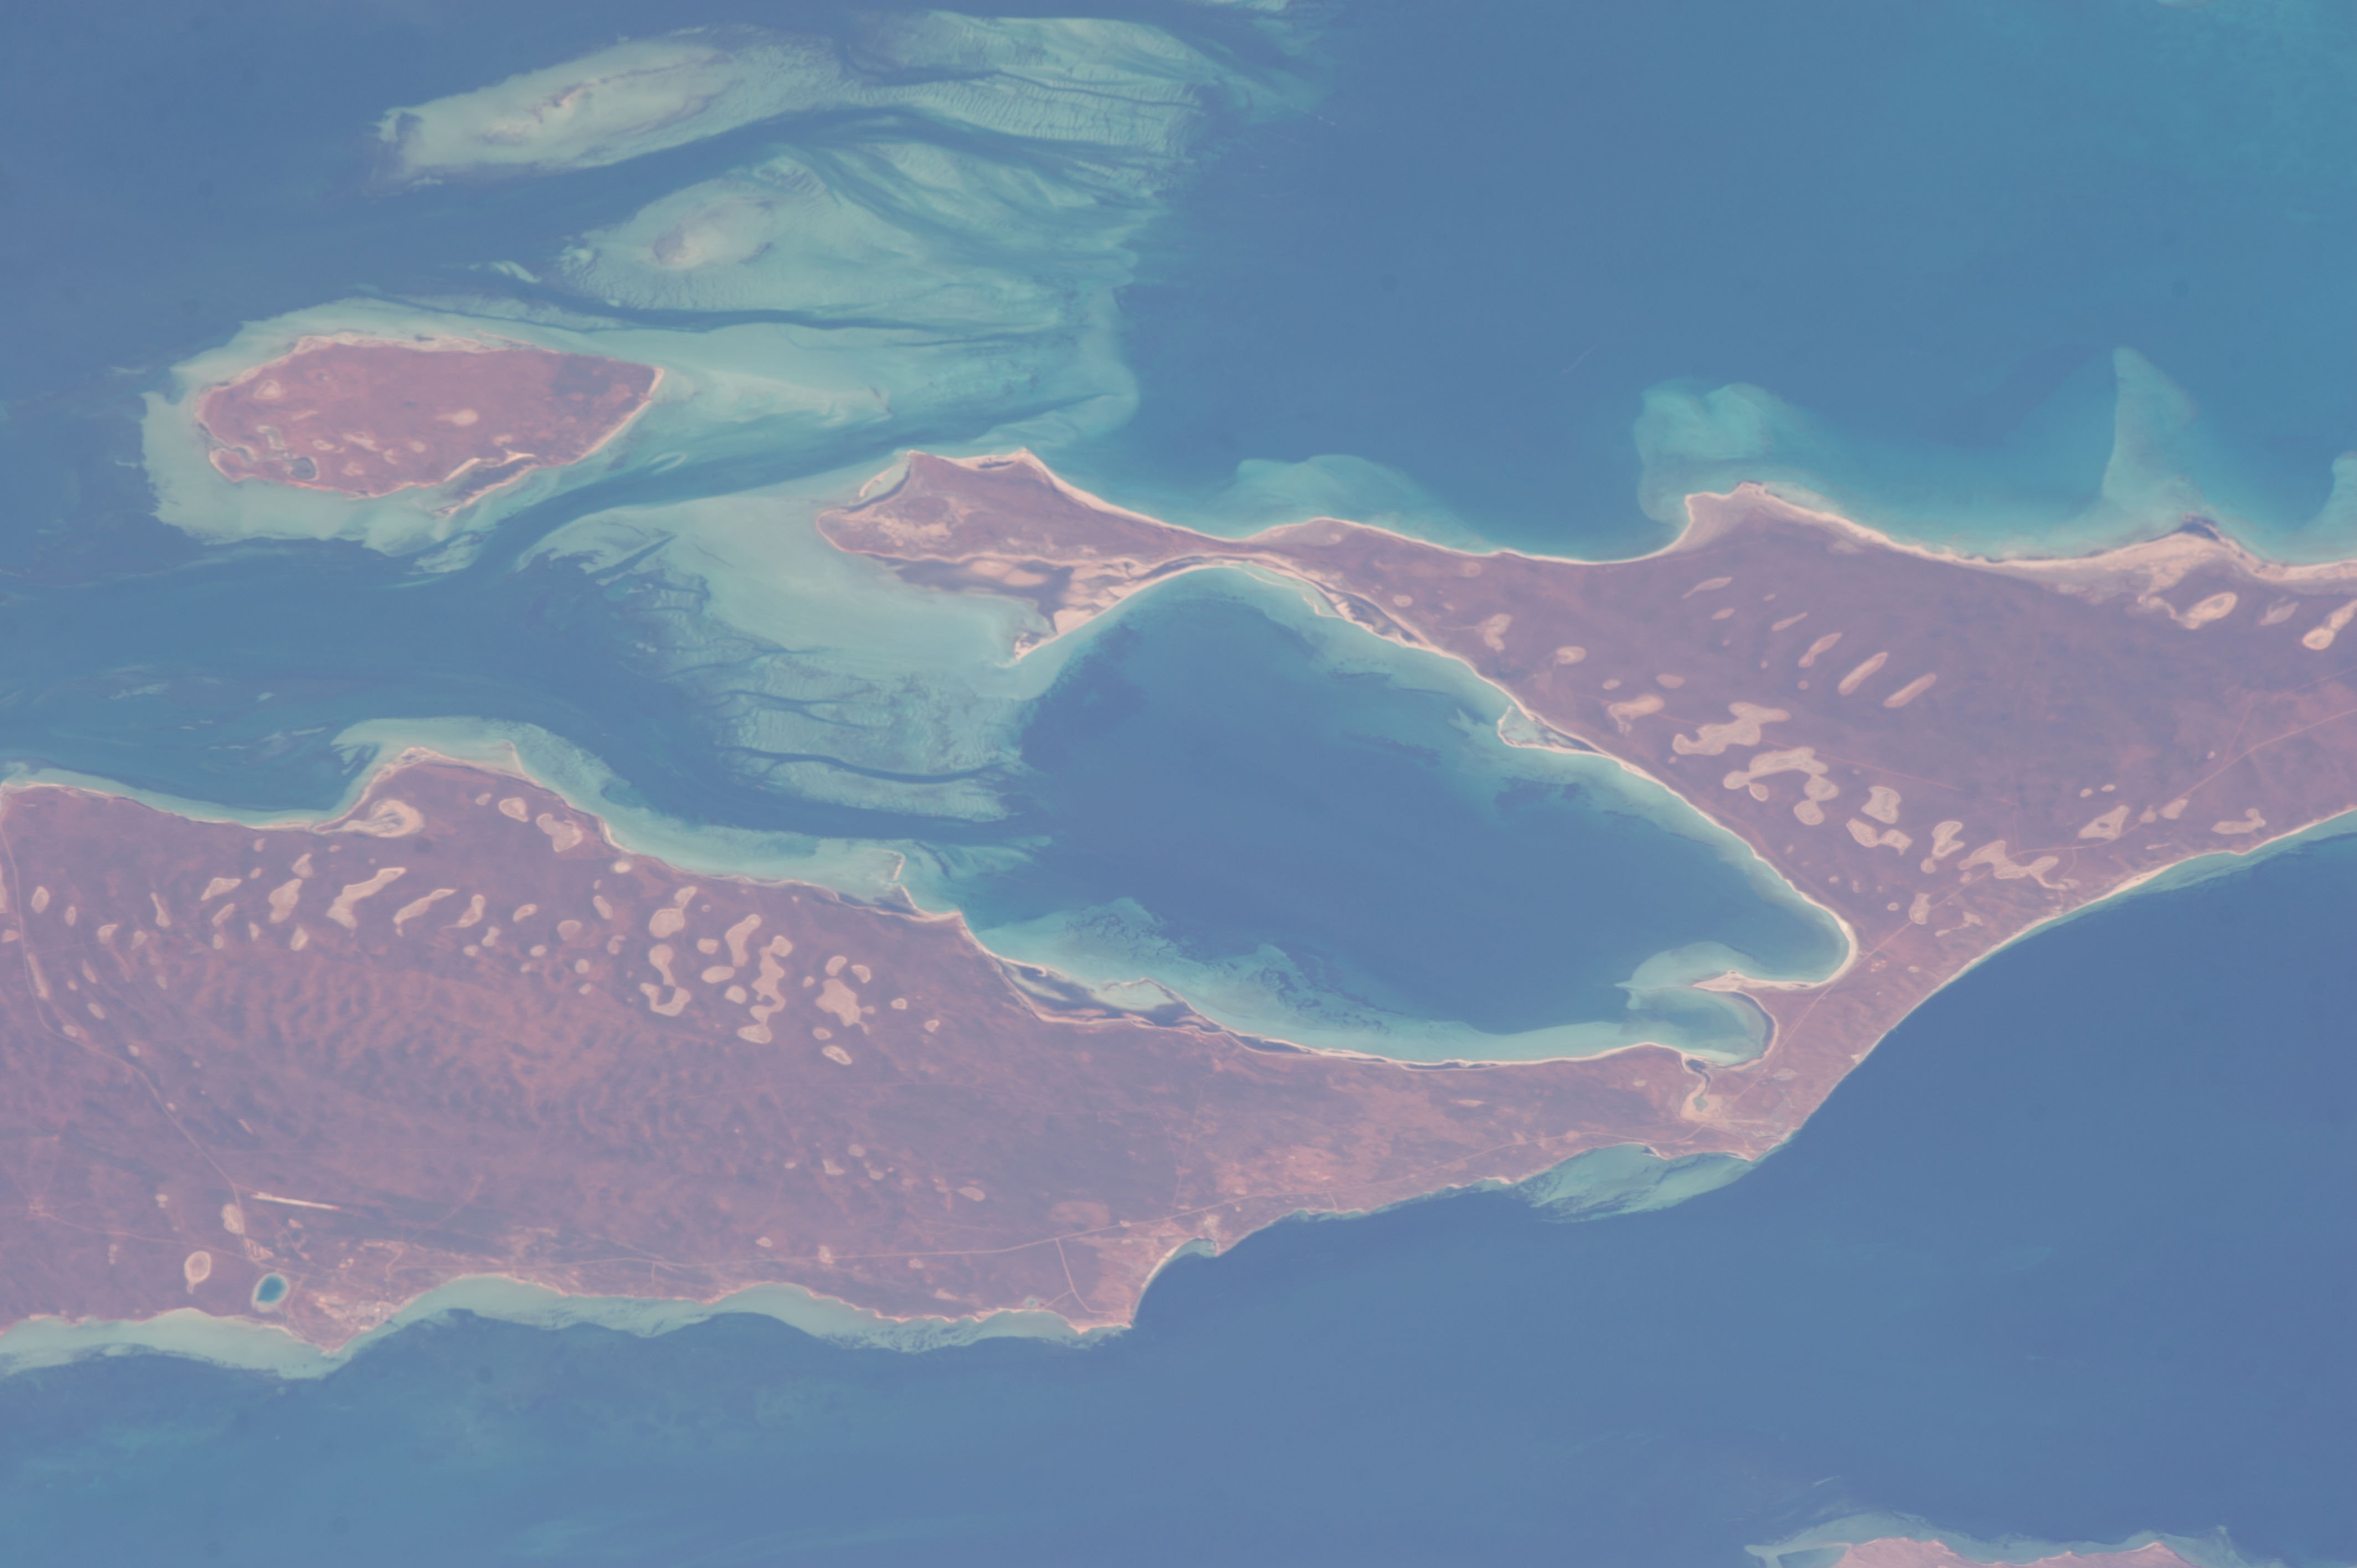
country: AUSTRALIA-WA
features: FAURE ISLAND, FRANCOIS PERON NATIONAL PARK, INDIAN OCEAN
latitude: -26.0
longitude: 113.8
